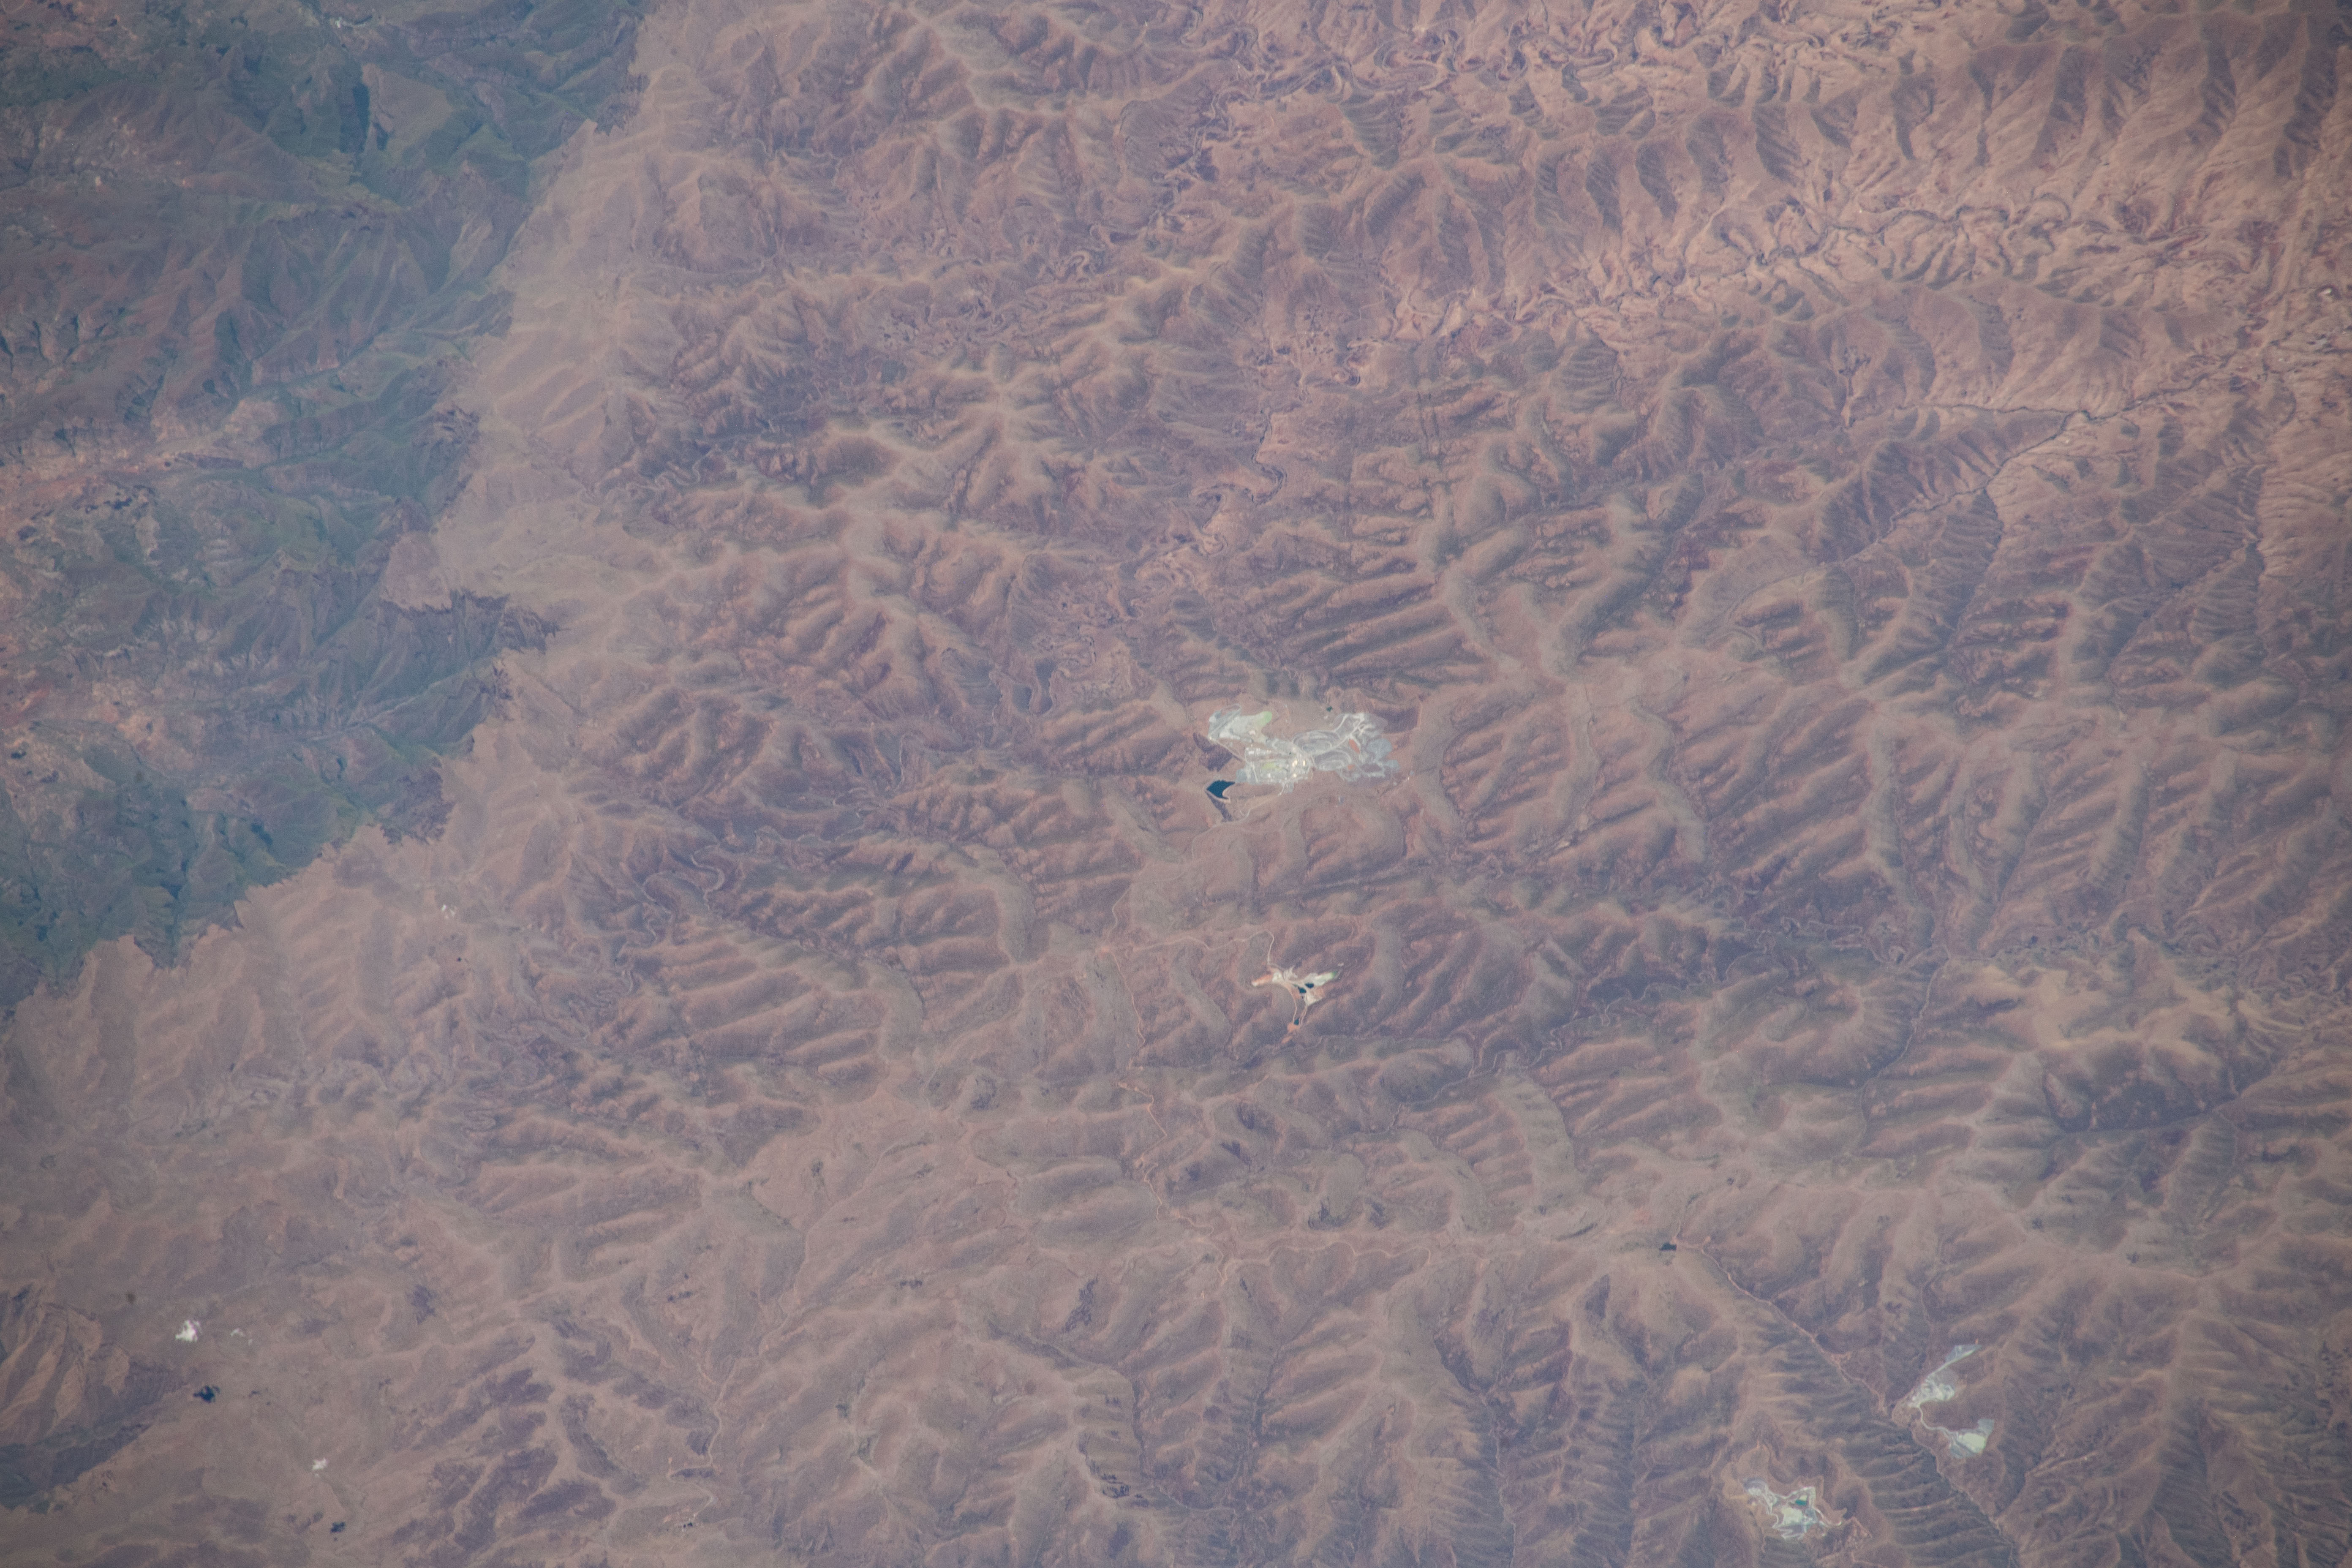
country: LESOTHO
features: LESTENG DIAMOND MINE, MOKHOTLONG
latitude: -29.0
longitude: 28.9
